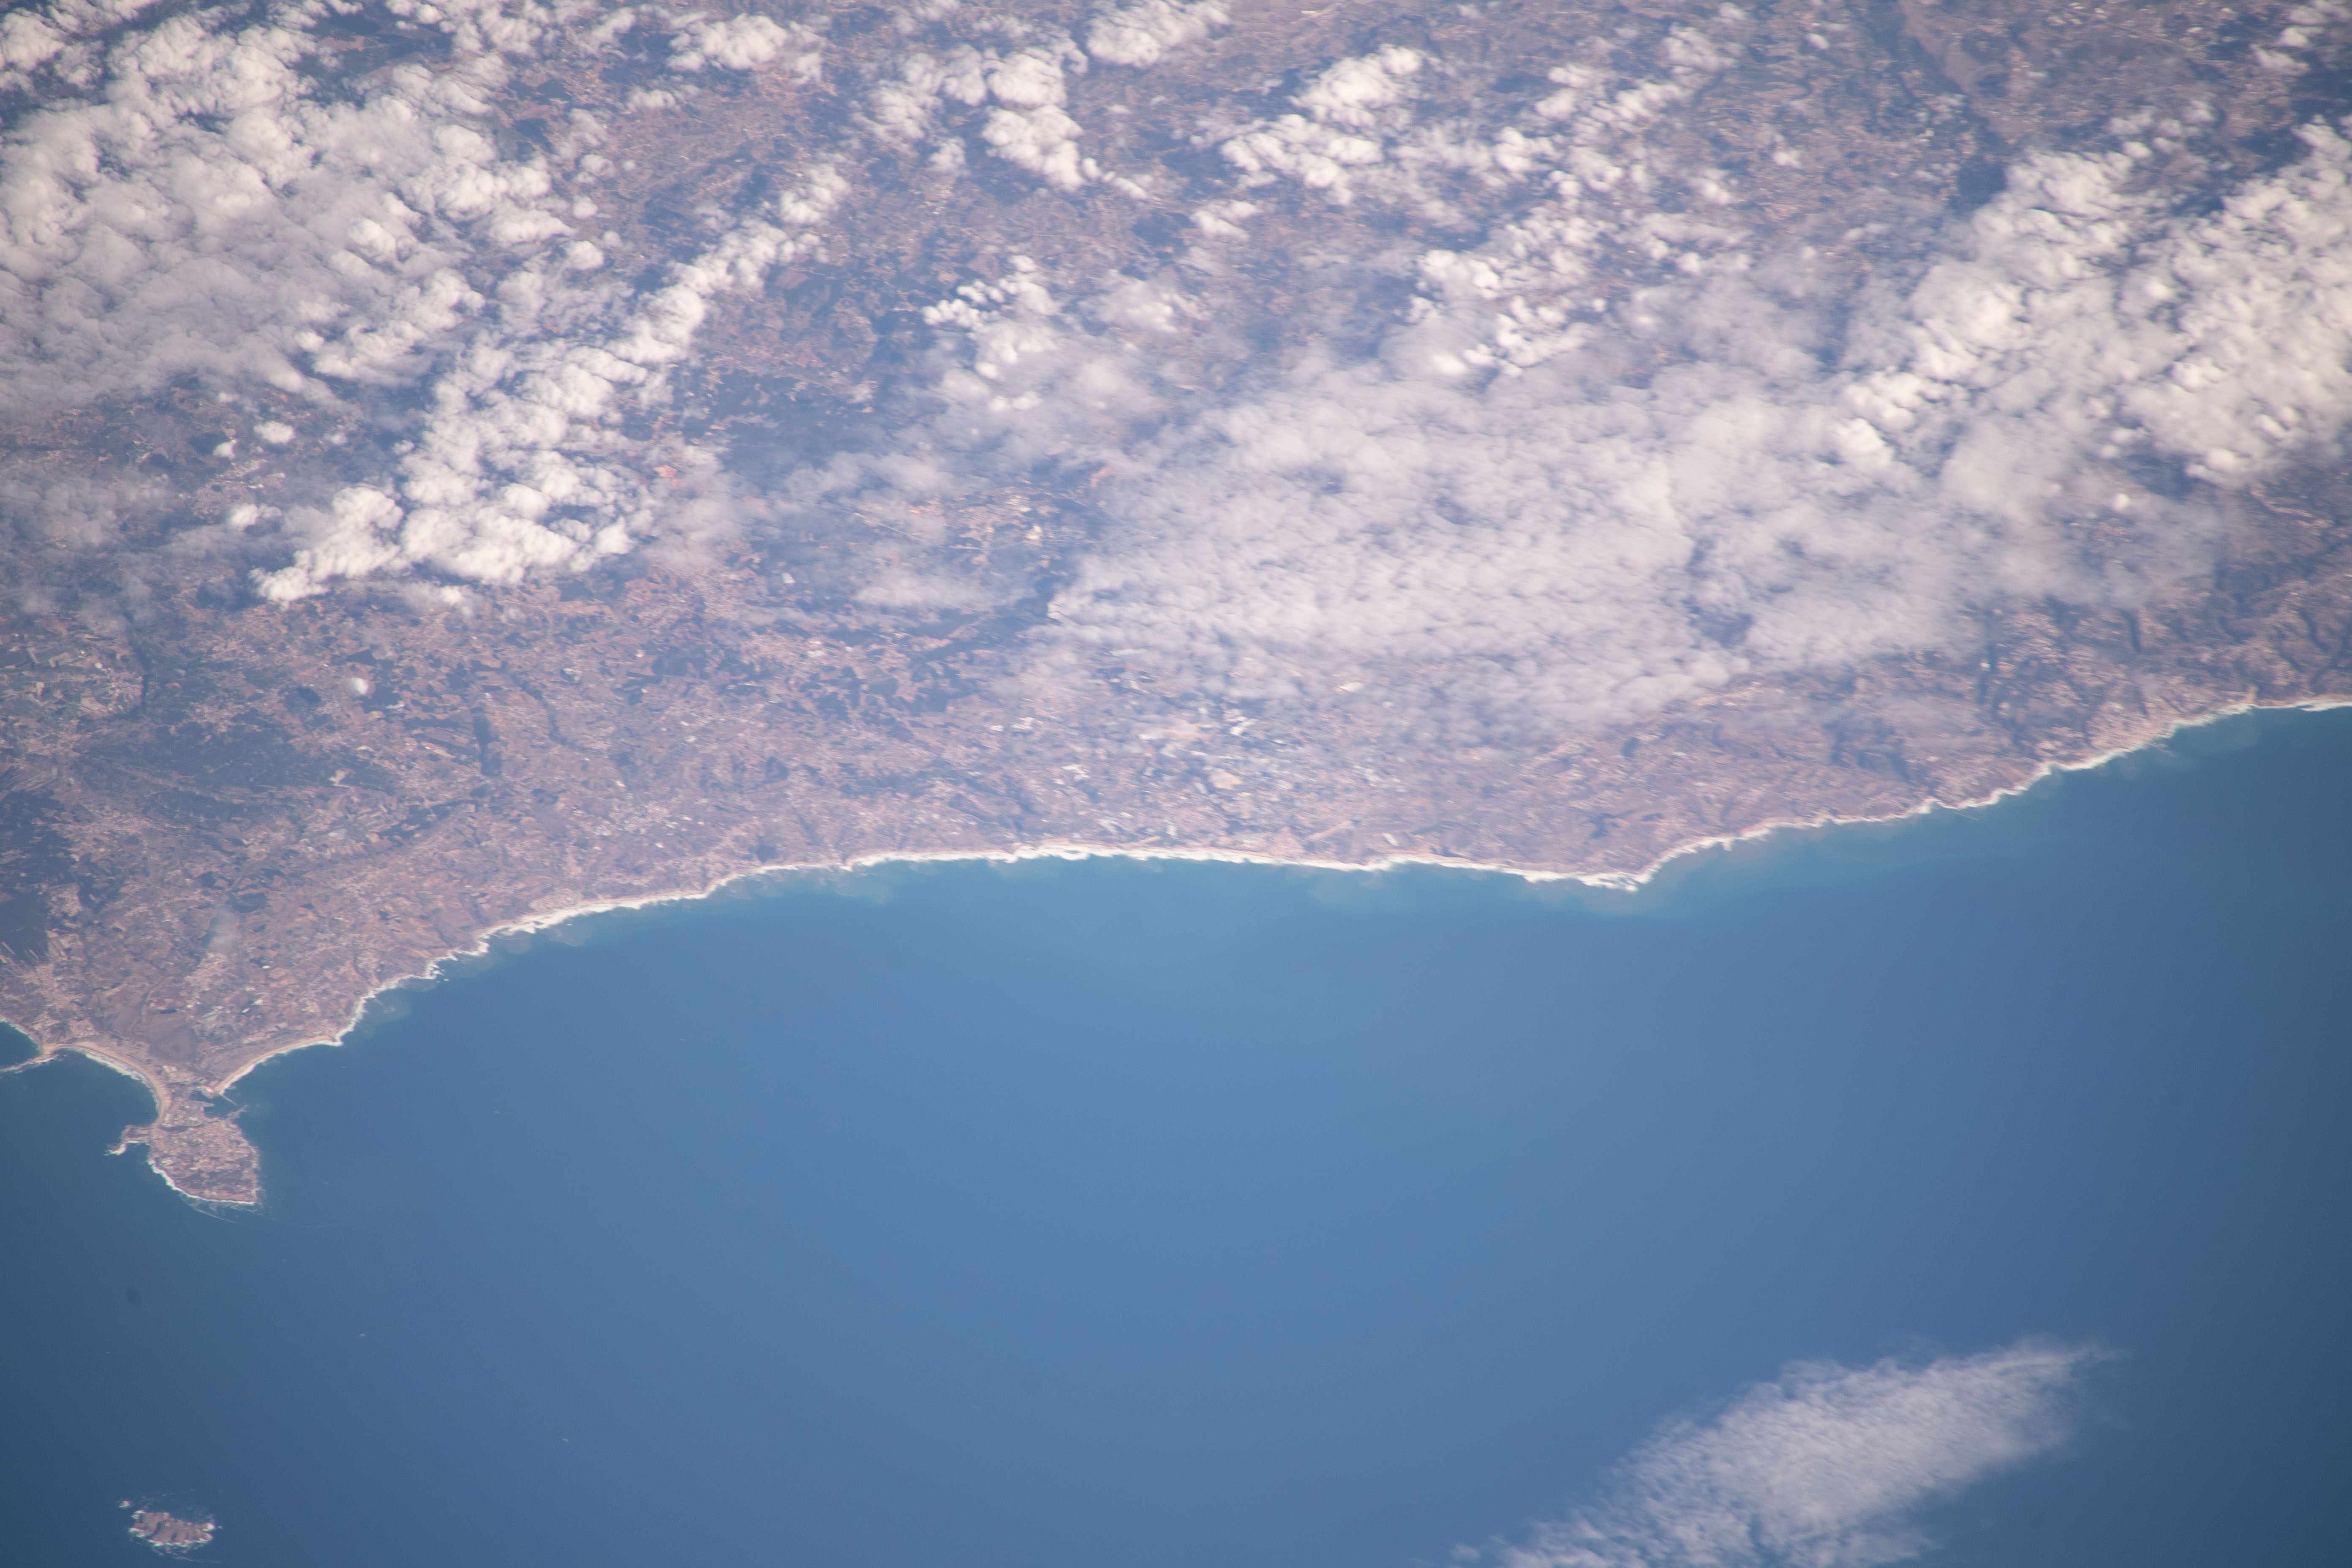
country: PORTUGAL
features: PENICHE, TORRES VEDRAS
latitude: 39.3
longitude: -9.3
